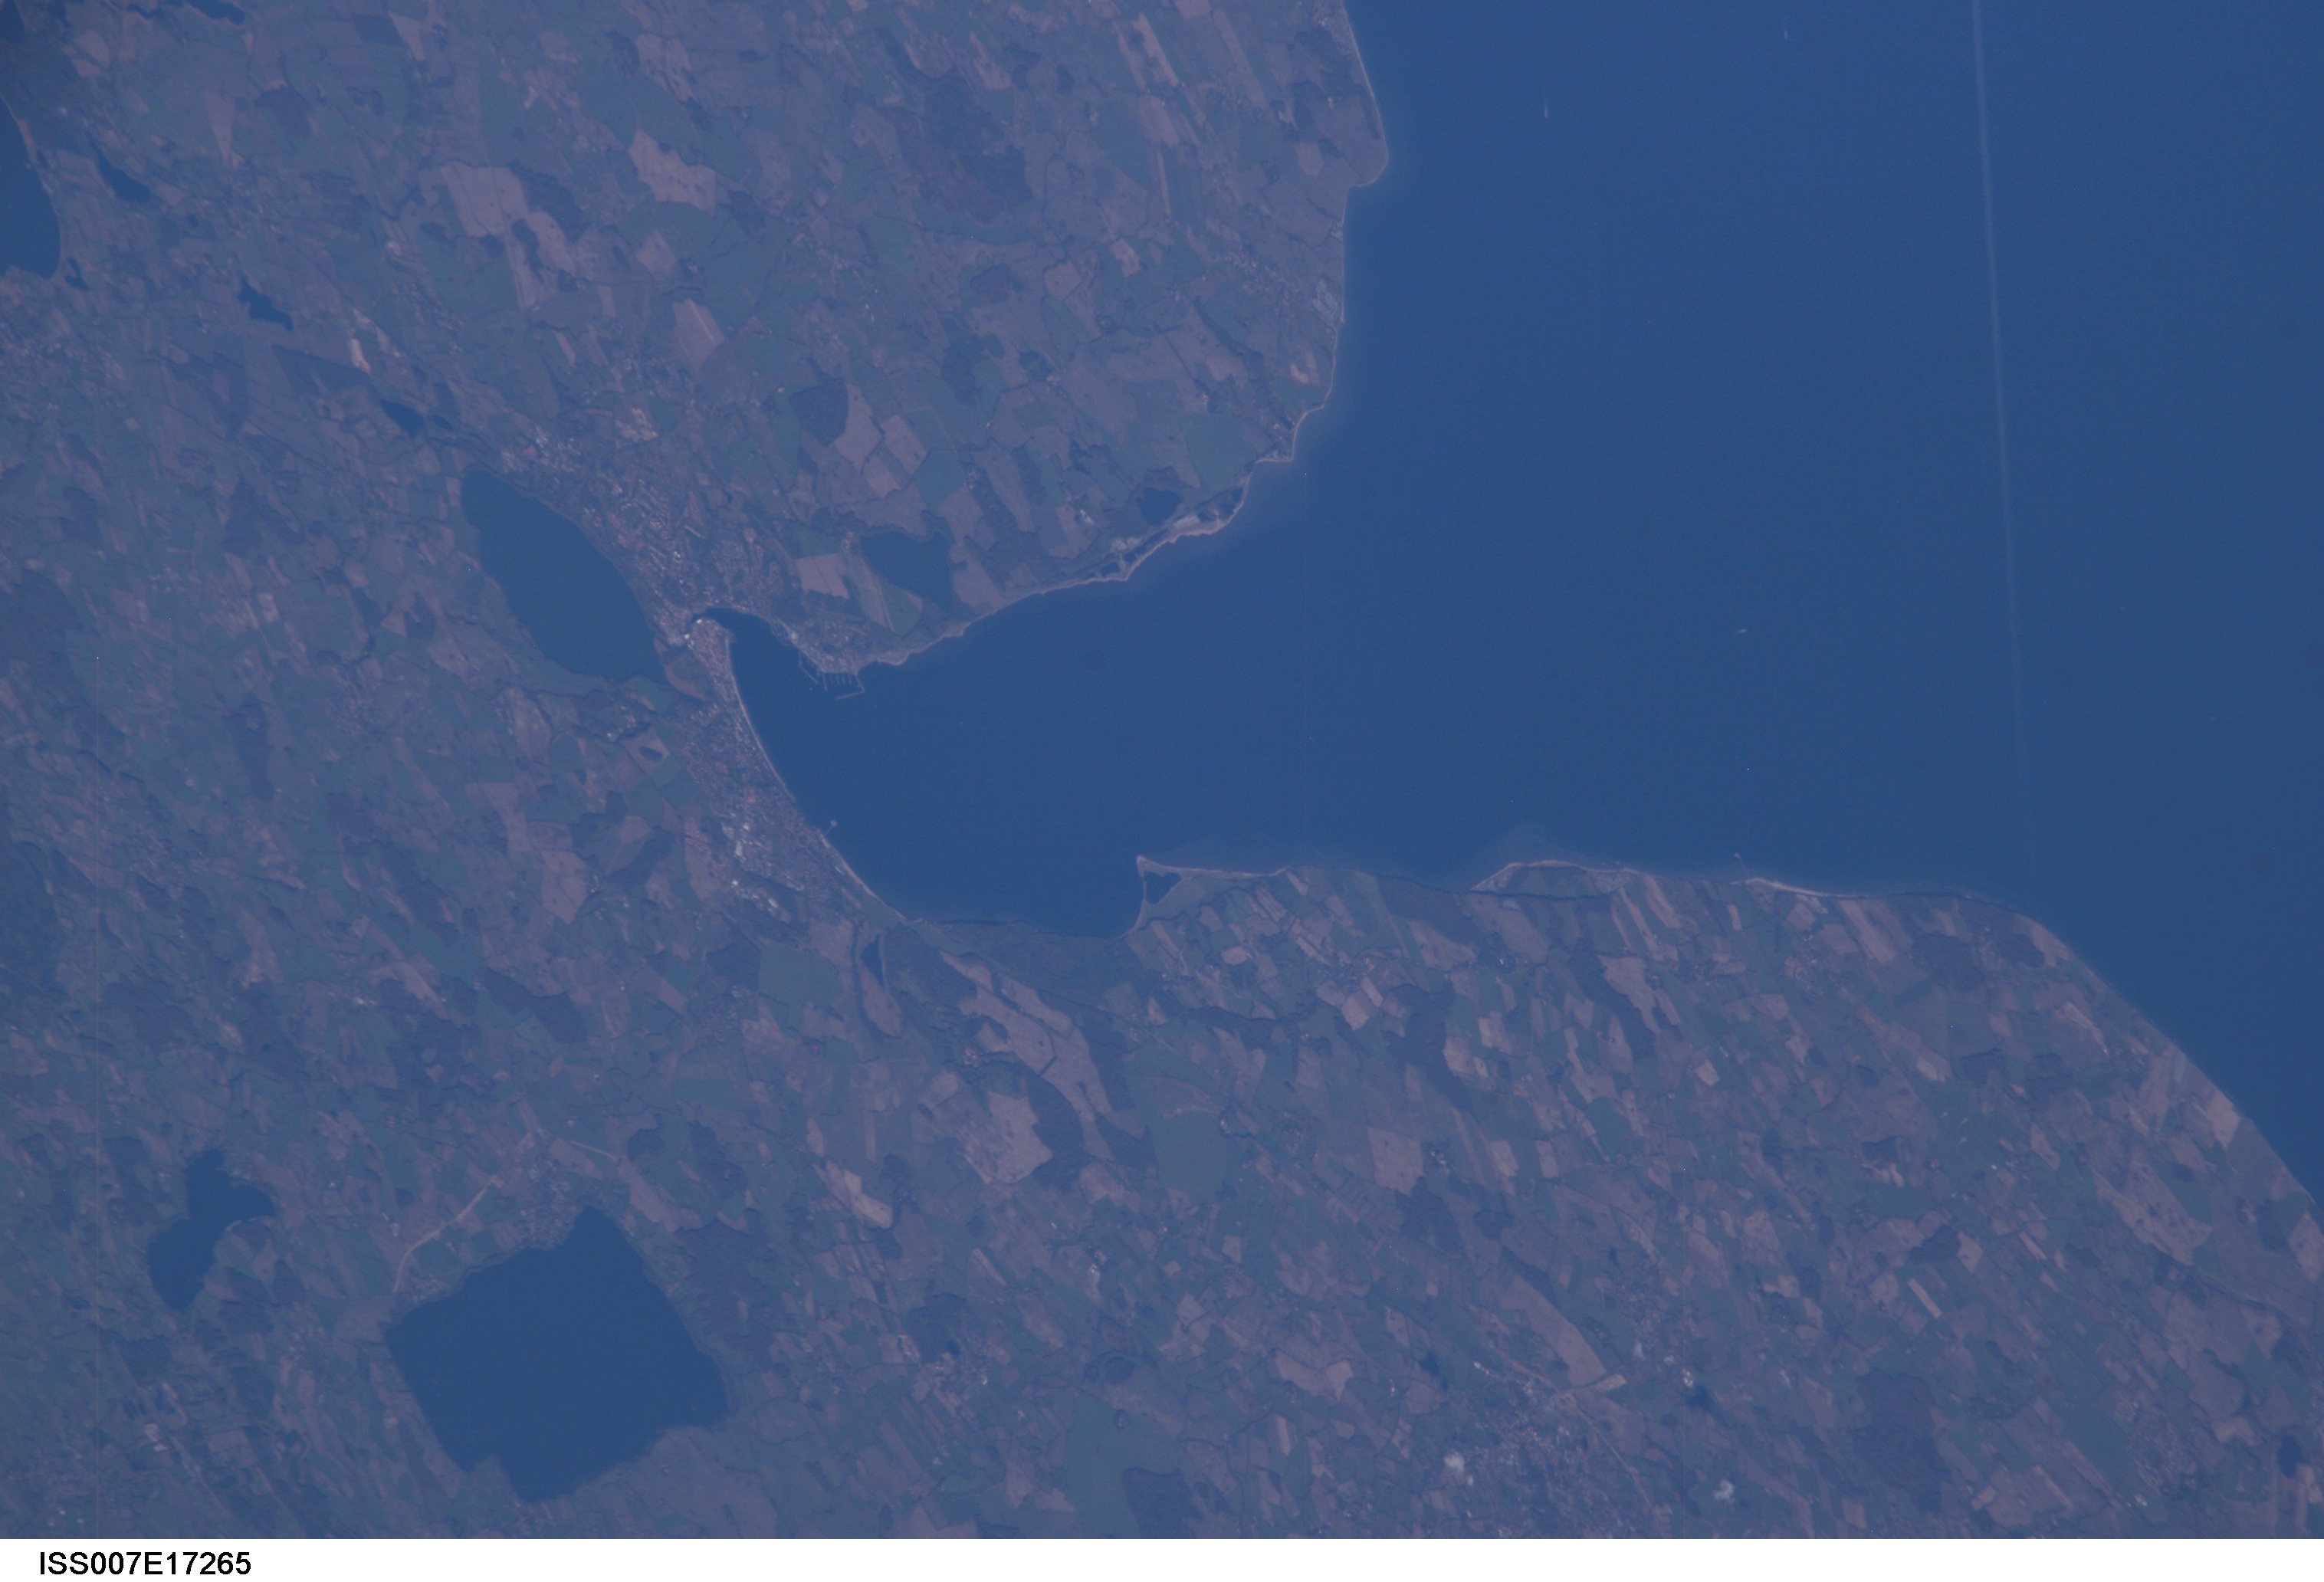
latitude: 54.5
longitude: 9.9
